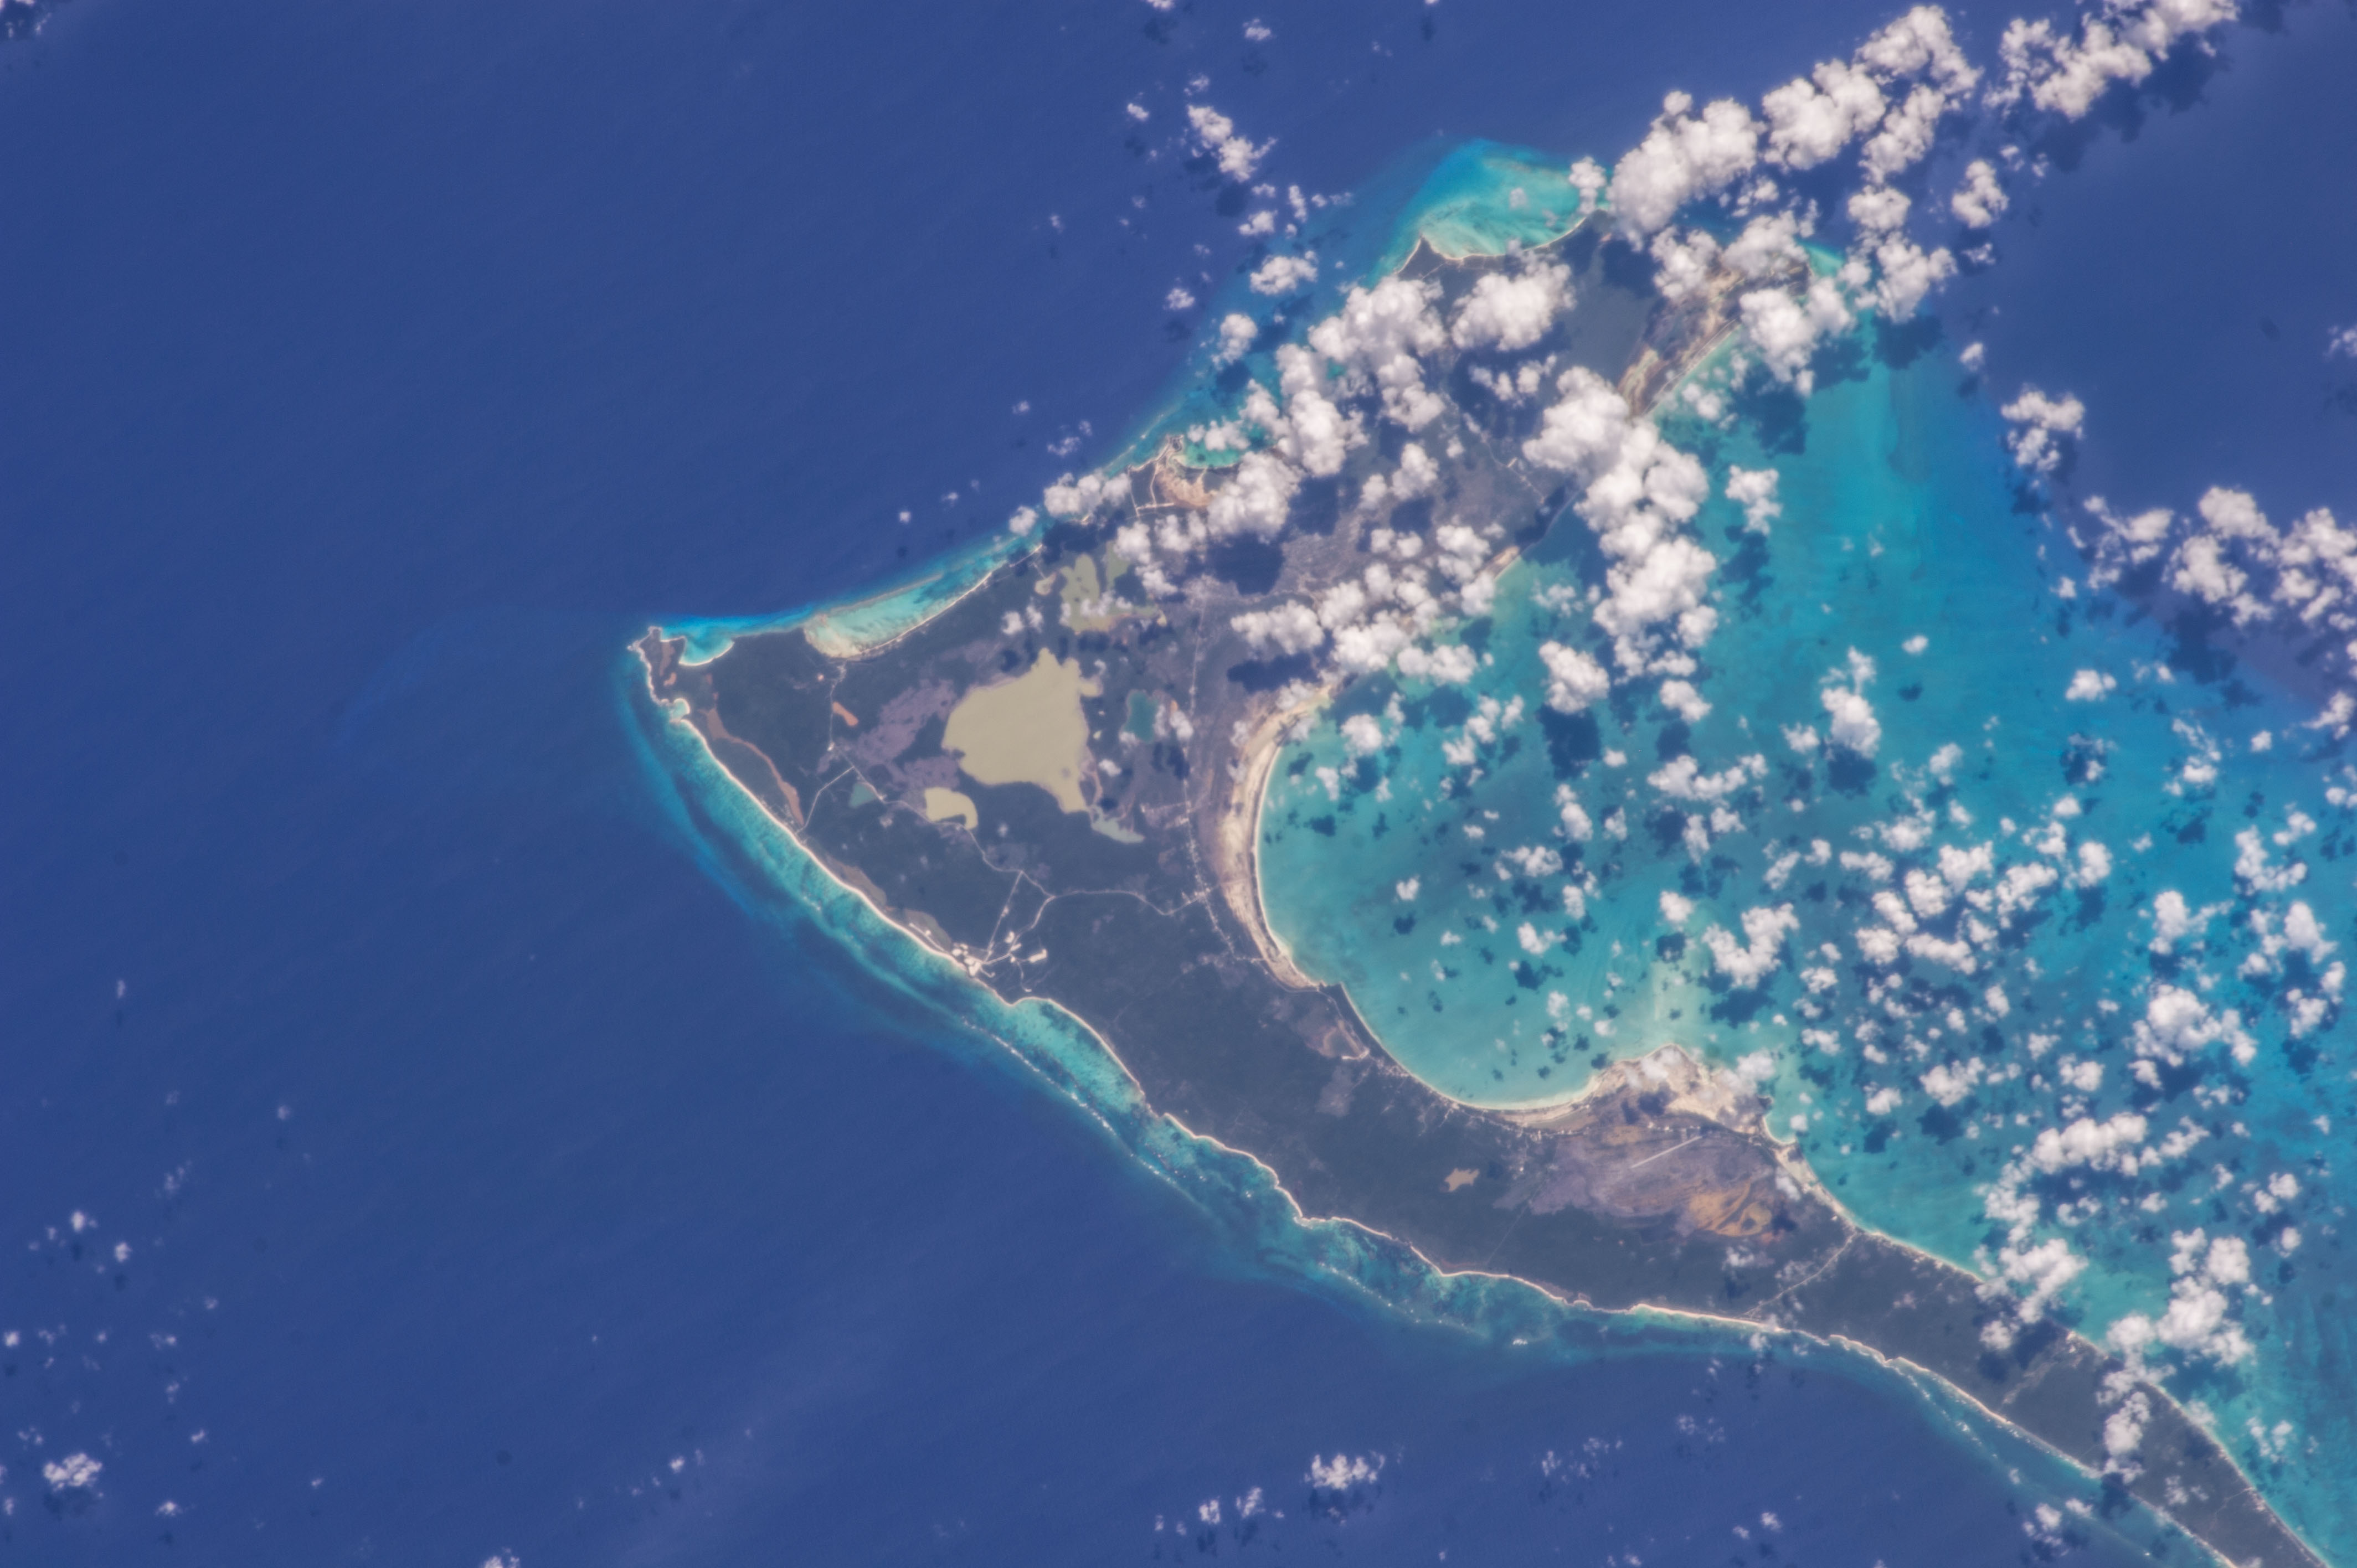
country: BAHAMAS
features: CAT ISLAND, ATLANTIC OCEAN
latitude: 24.2
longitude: -75.4
